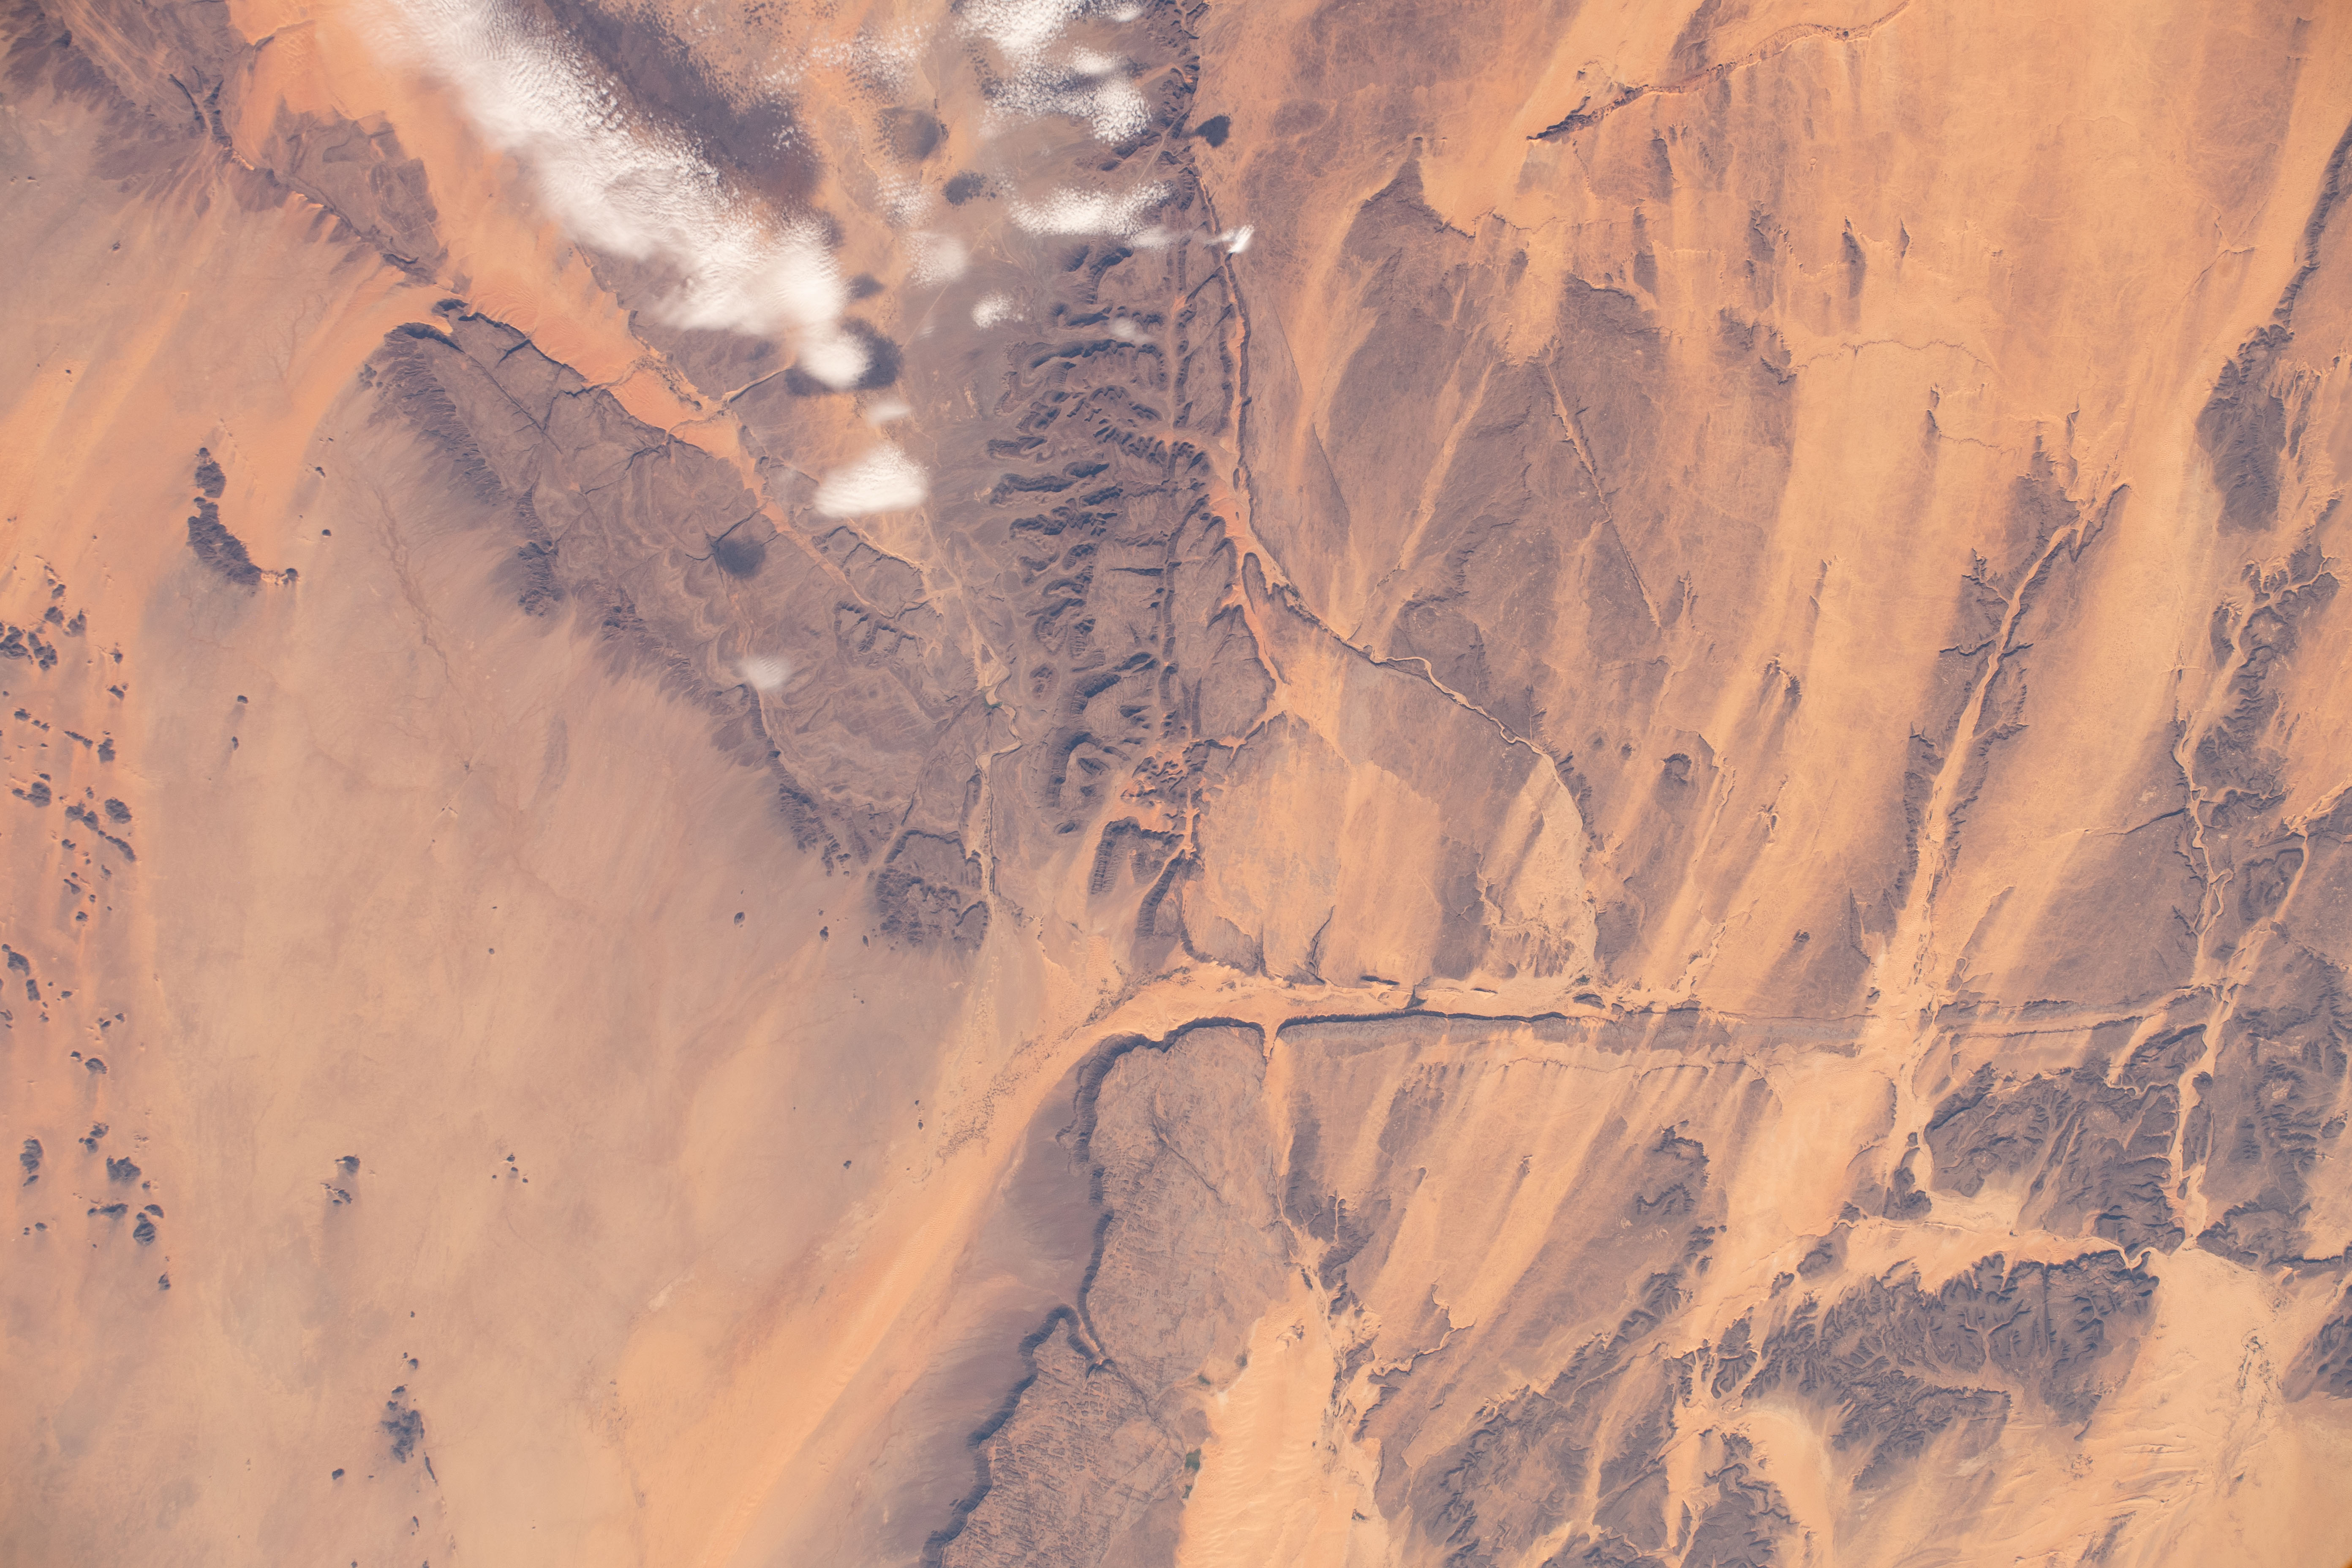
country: MAURITANIA
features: RICHAT STRUCTURE, ATAR
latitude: 20.2
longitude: -13.1
